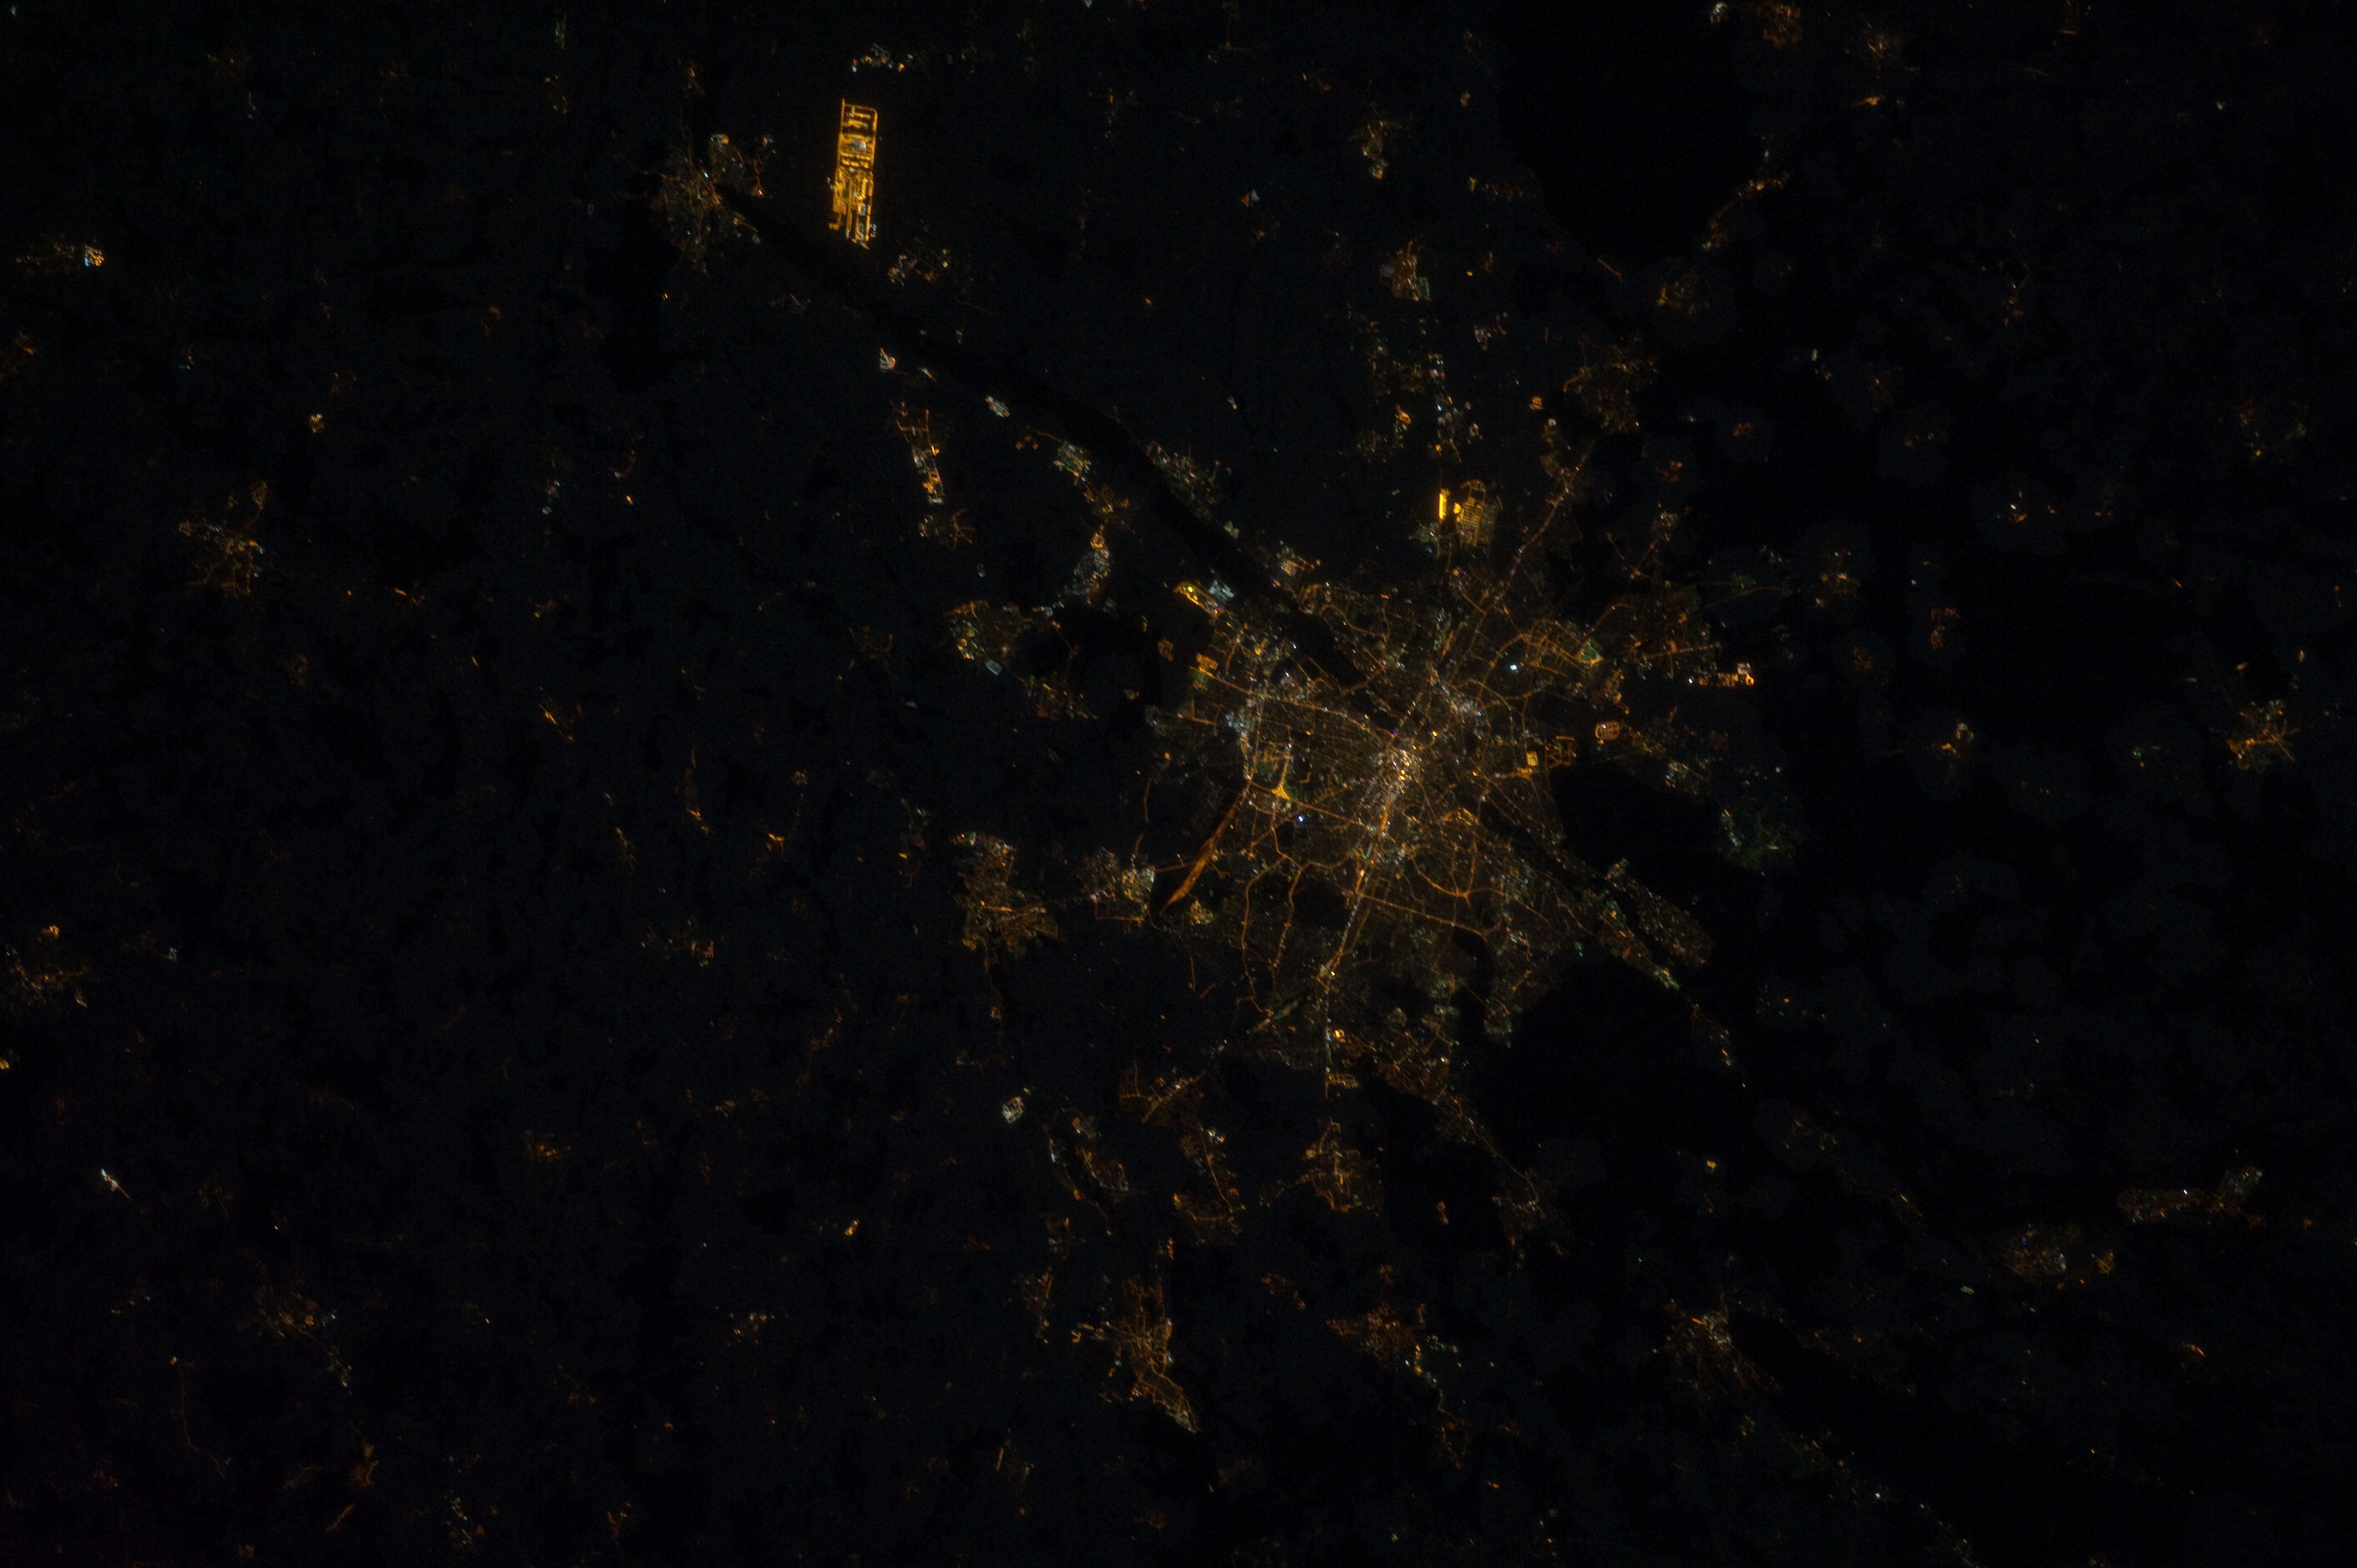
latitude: 48.1
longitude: 11.5
